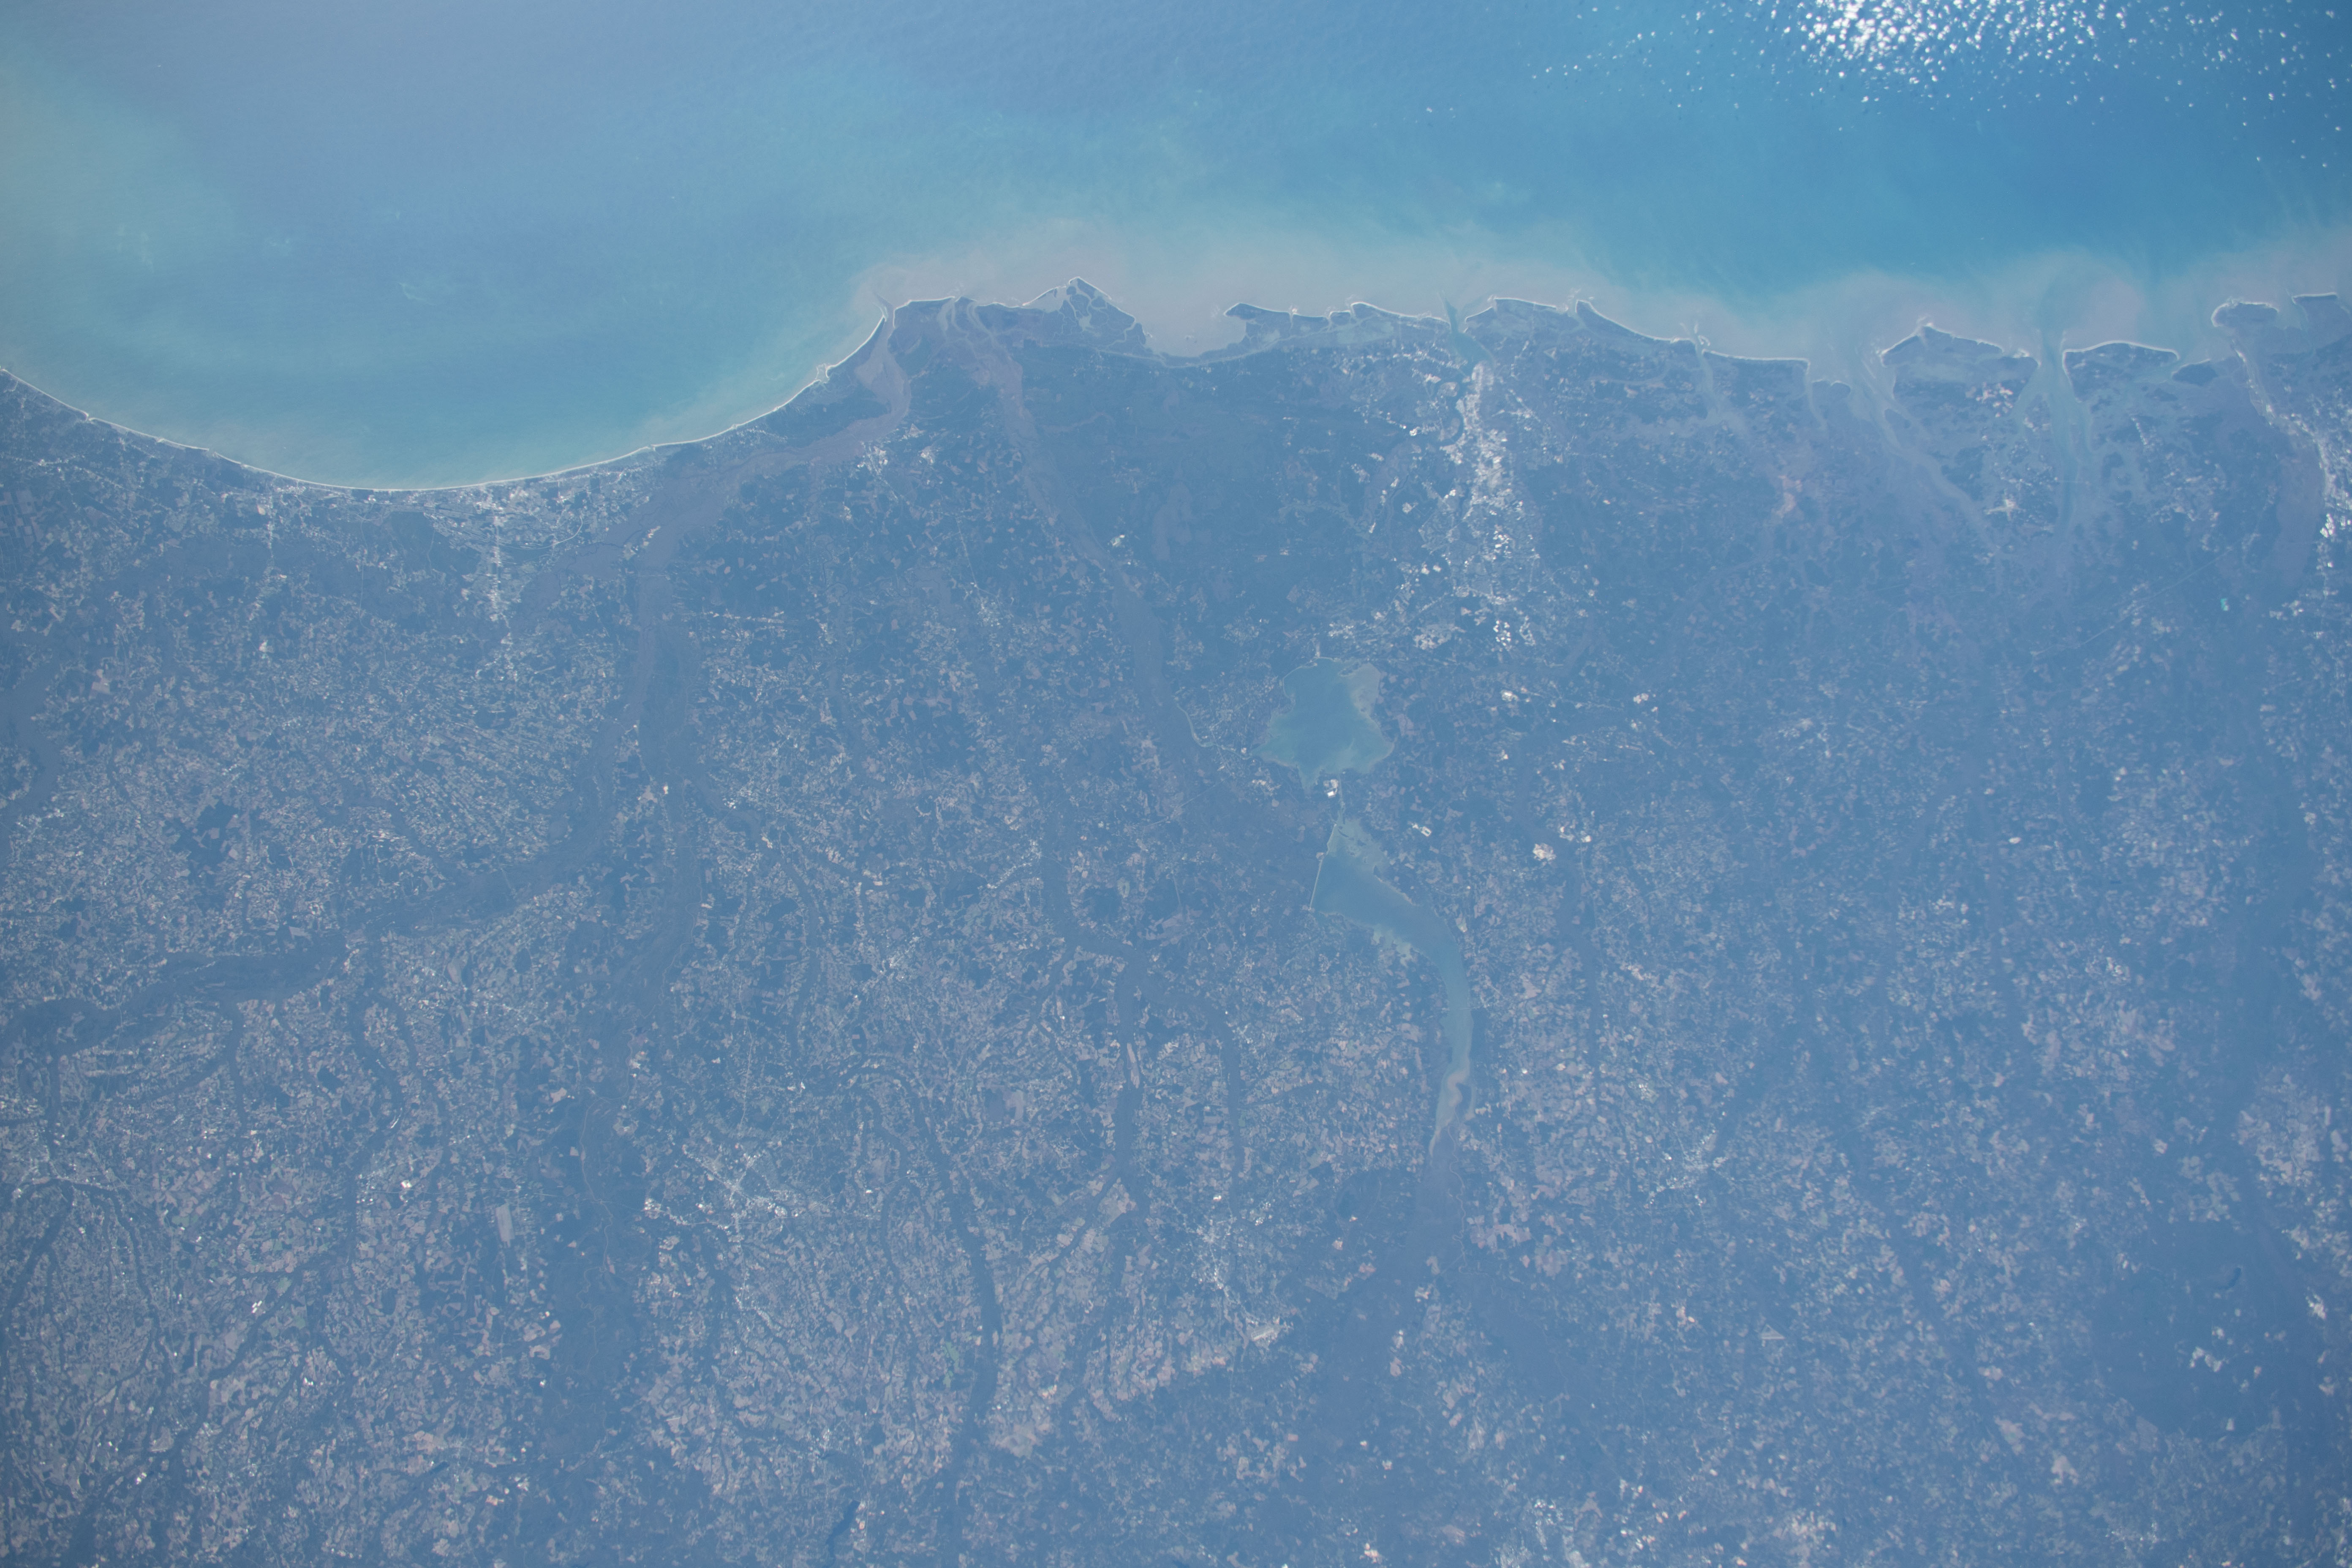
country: USA-SOUTH CAROLINA
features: CHARLESTON, LAKE MOULTRIE, LAKE MARION, NORTH CAROLINA SHORELINE
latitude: 33.5
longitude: -80.0
